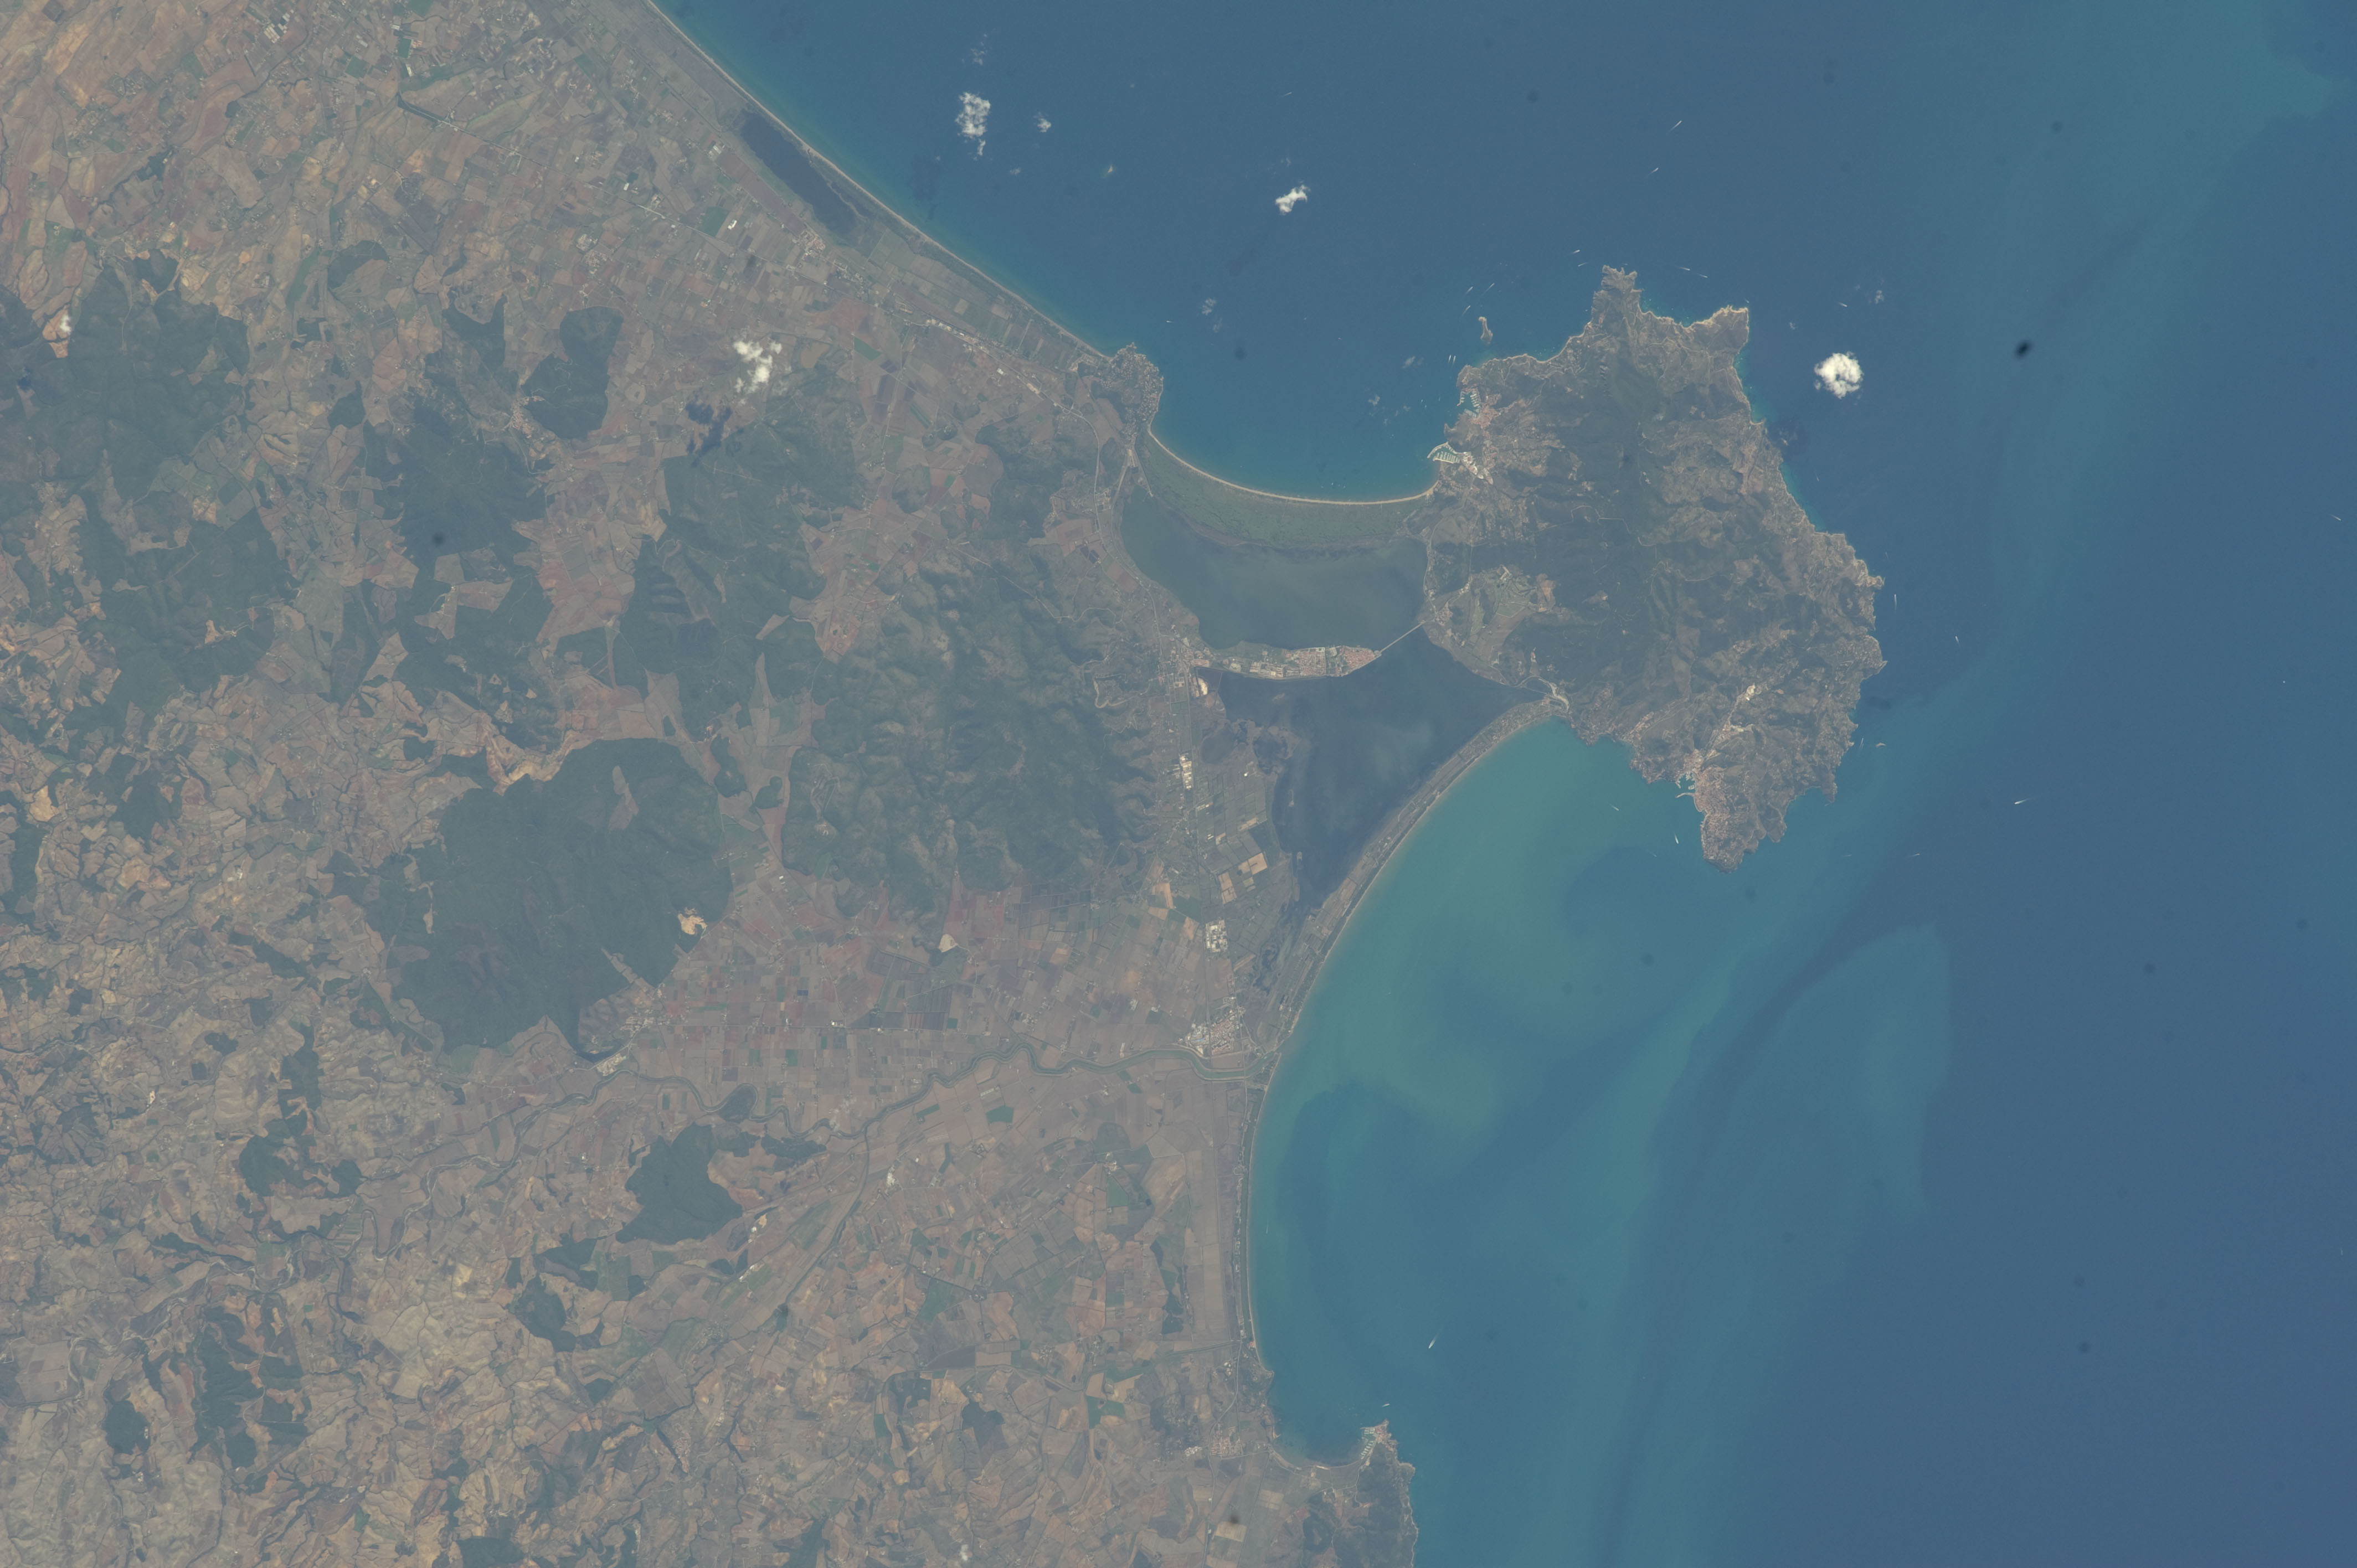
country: ITALY
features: TYRRHENIAN S., SEDIMENT, ORBETELLO, PONENTE LAG., LEVANTE LAG., SHIP PORTS
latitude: 42.4
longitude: 11.1
